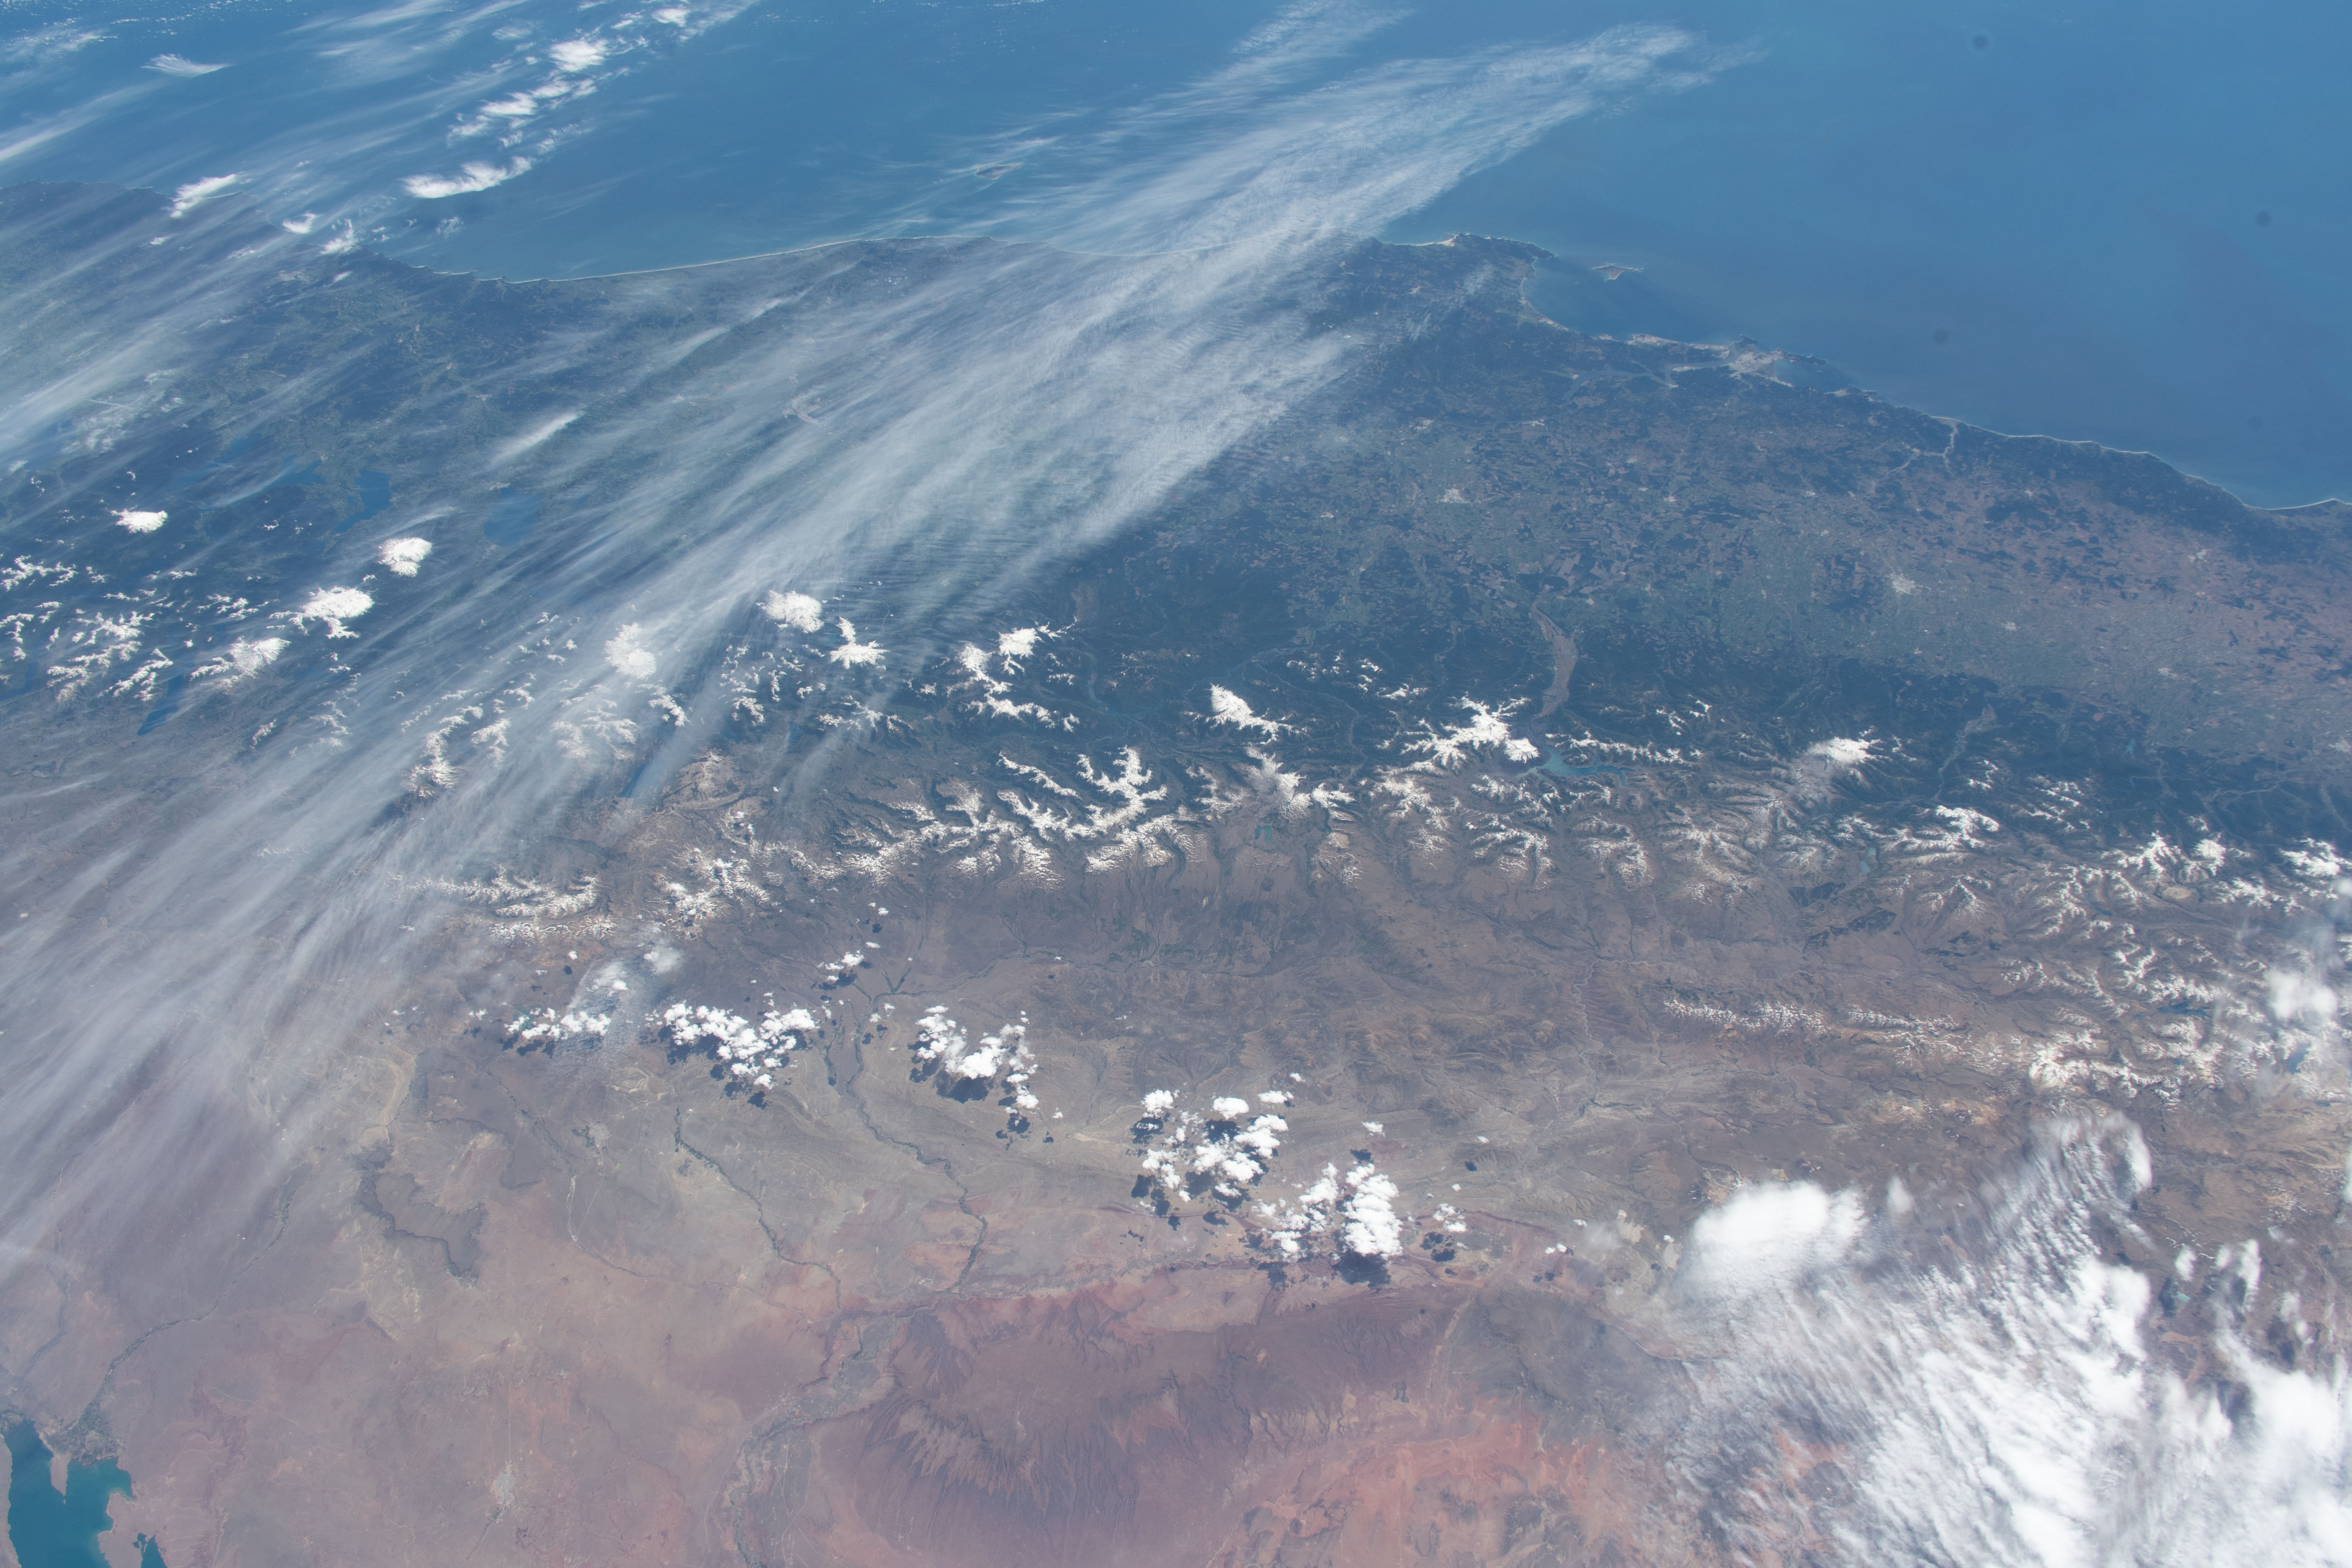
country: CHILE
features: THE ANDES
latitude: -38.0
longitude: -71.5
